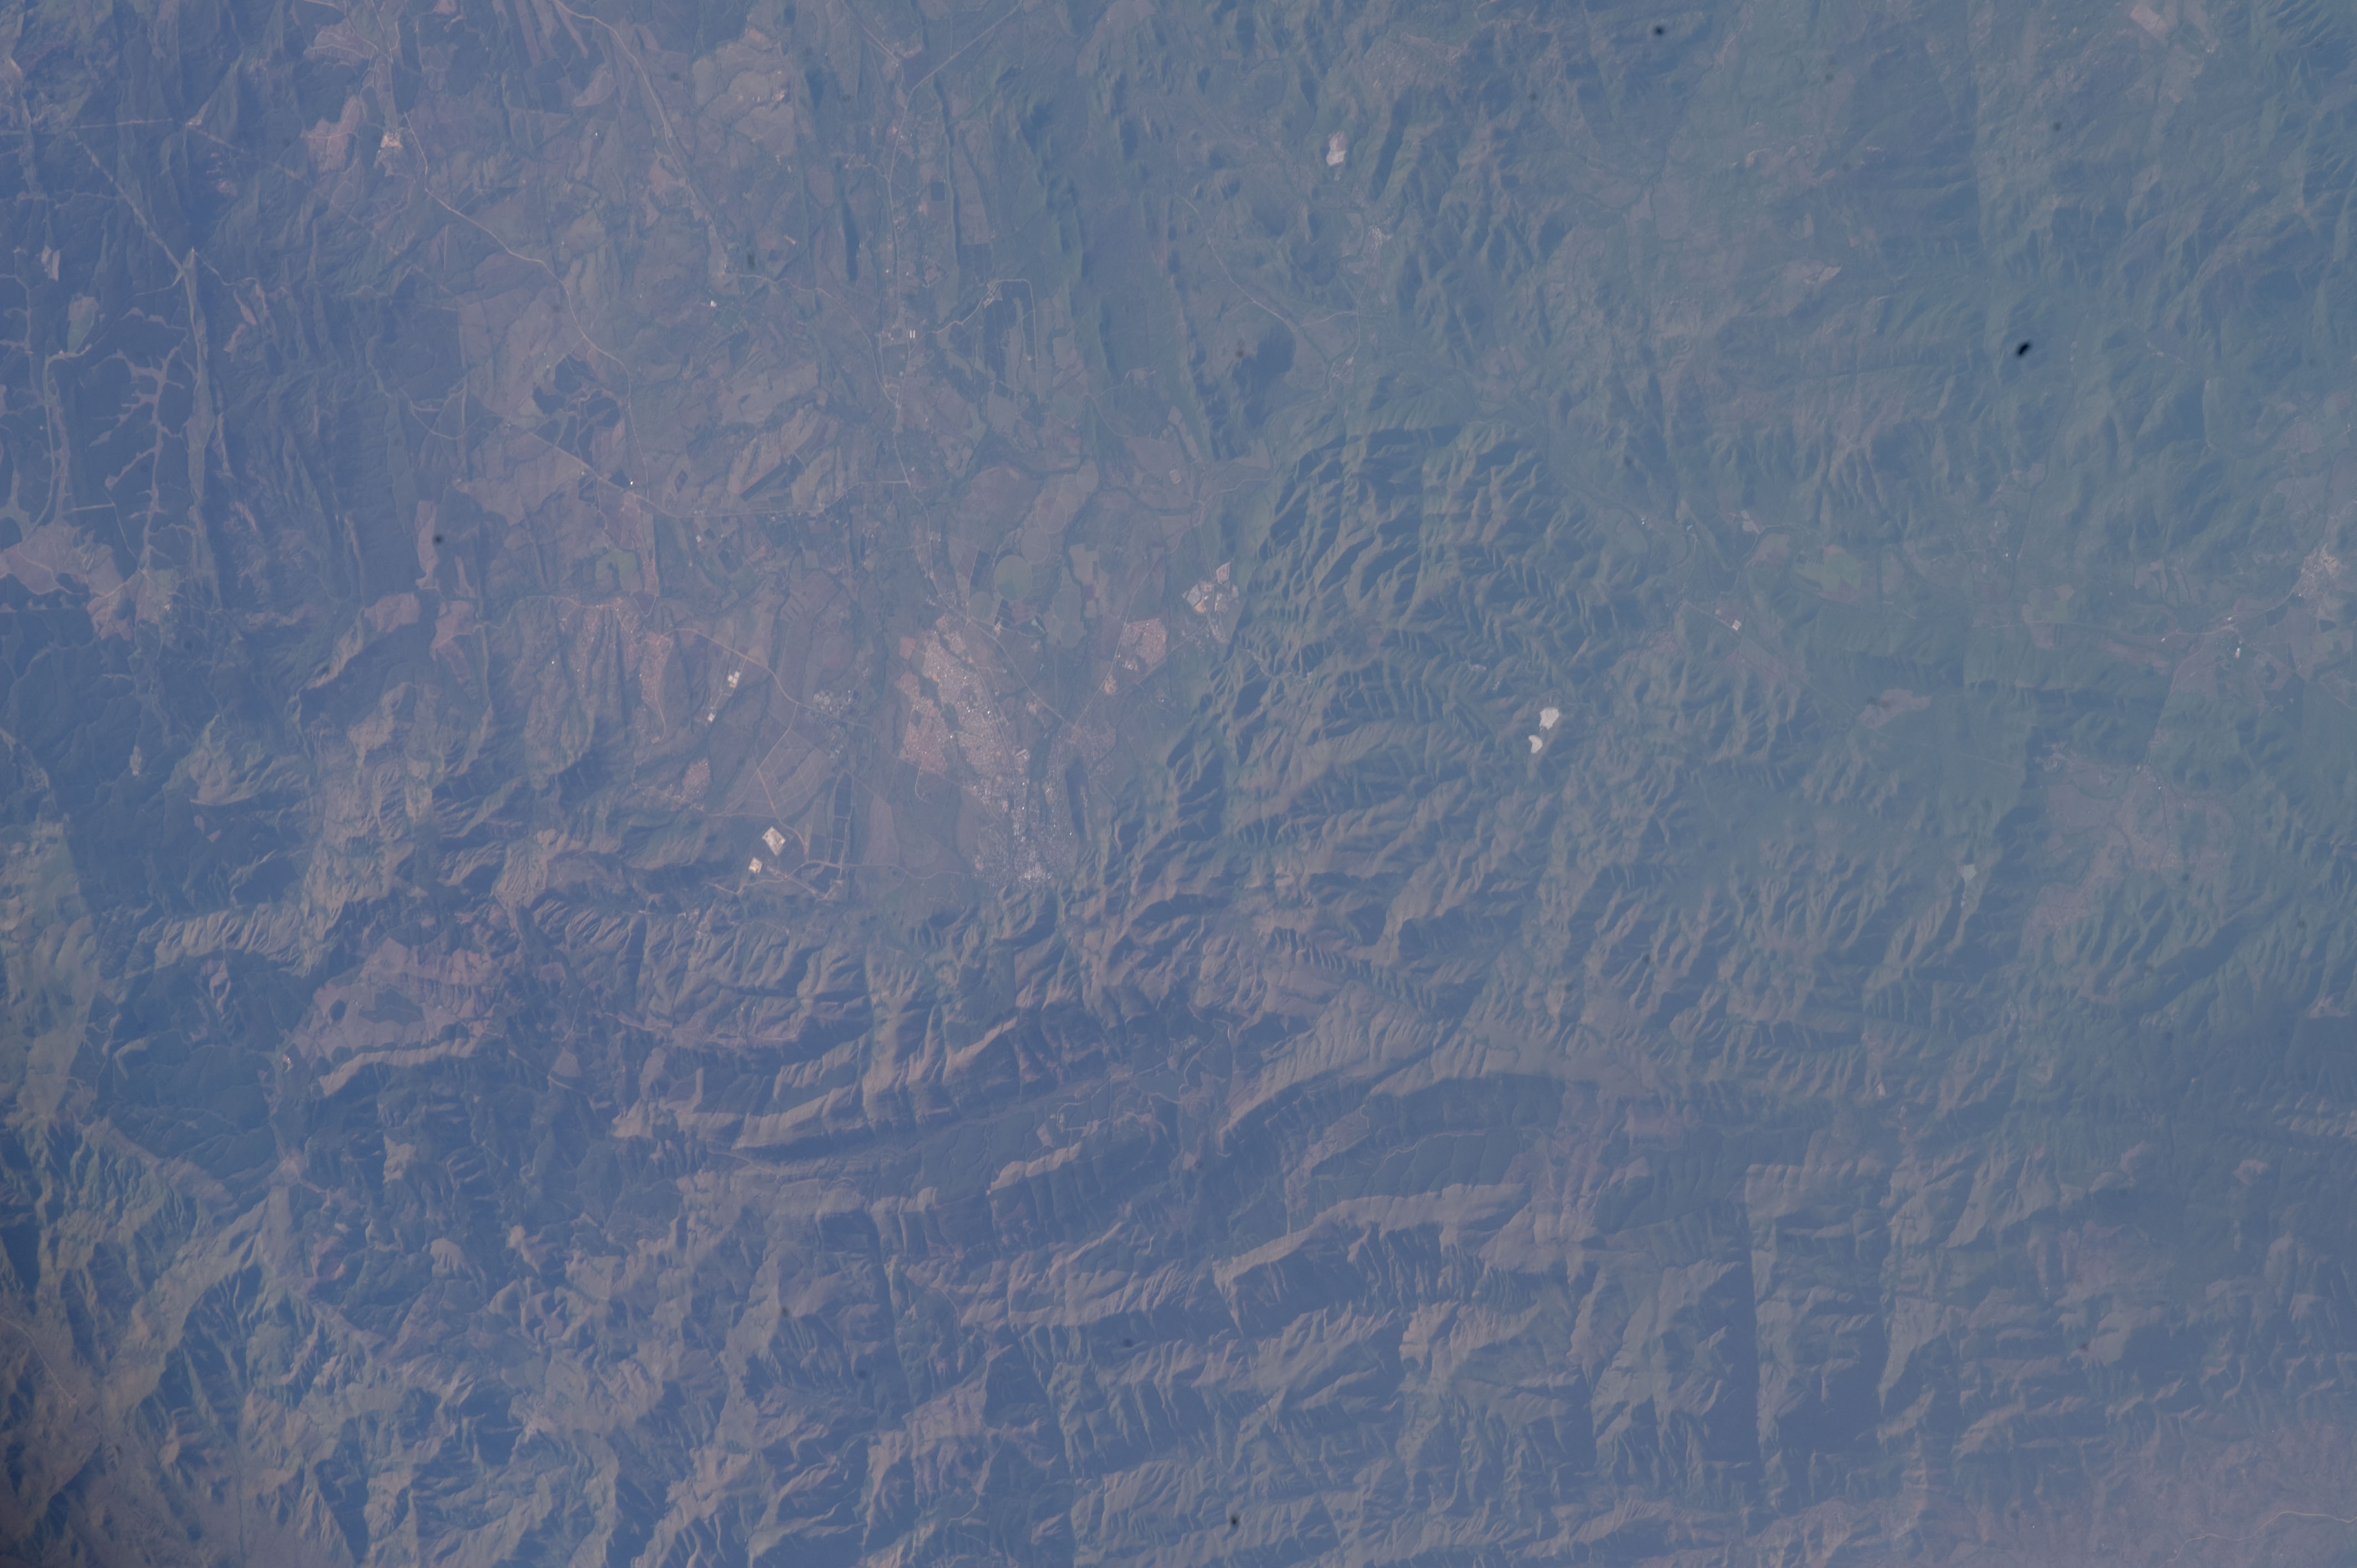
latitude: -25.7
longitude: 31.1
